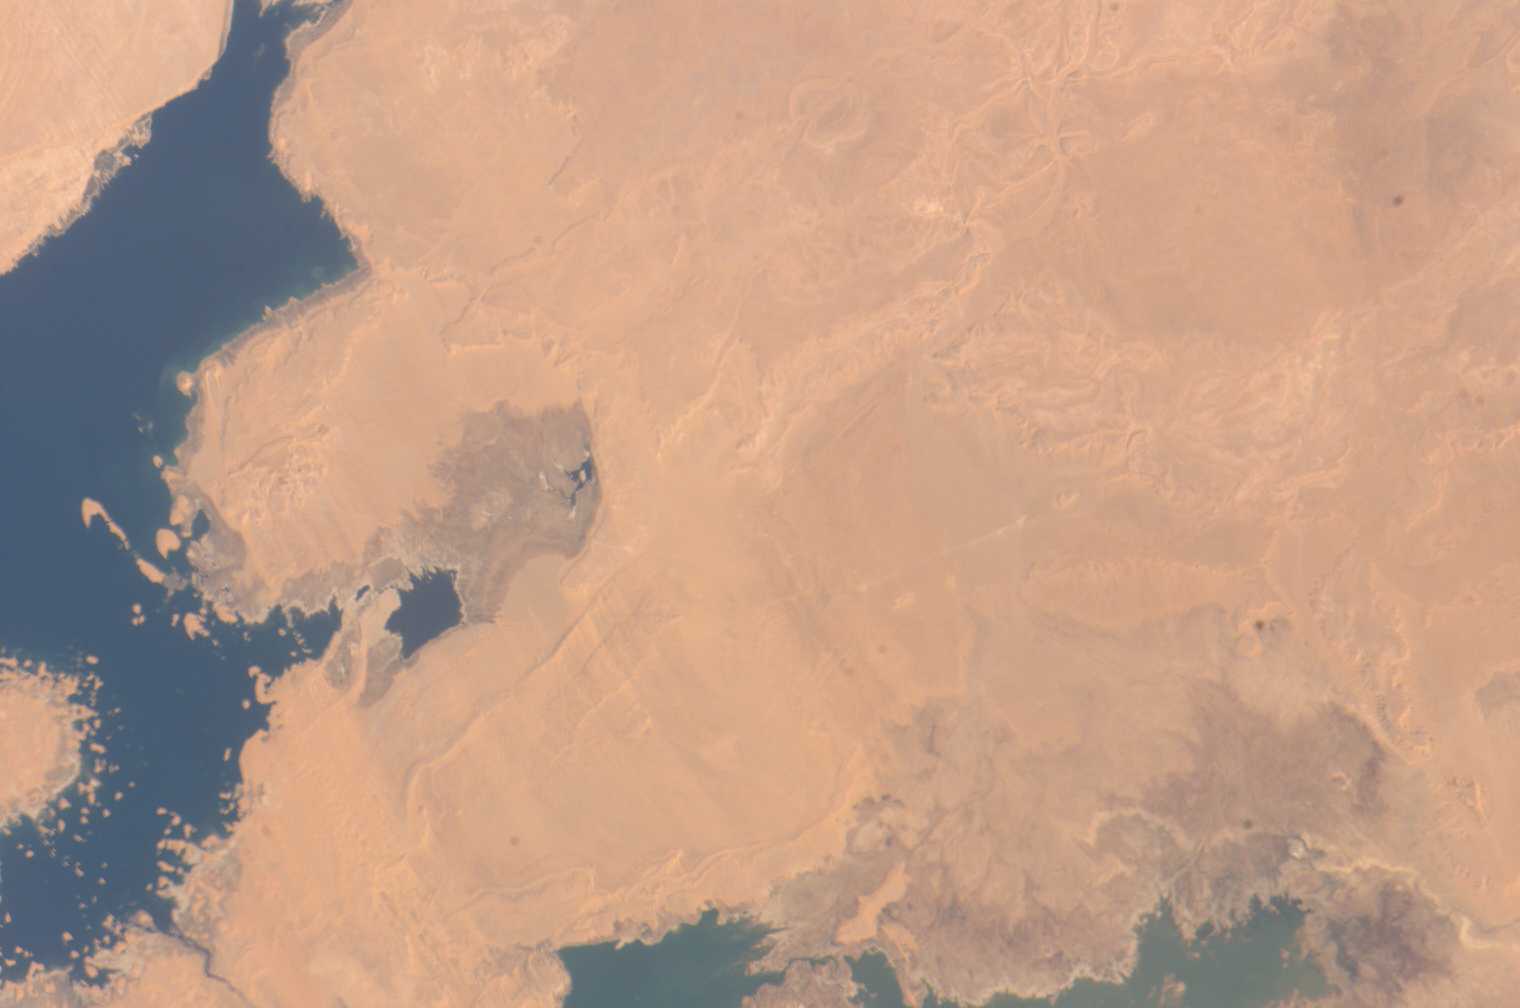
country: EGYPT
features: TOSHKA LAKES, LOWER LEVELS
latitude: 23.5
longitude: 31.0
